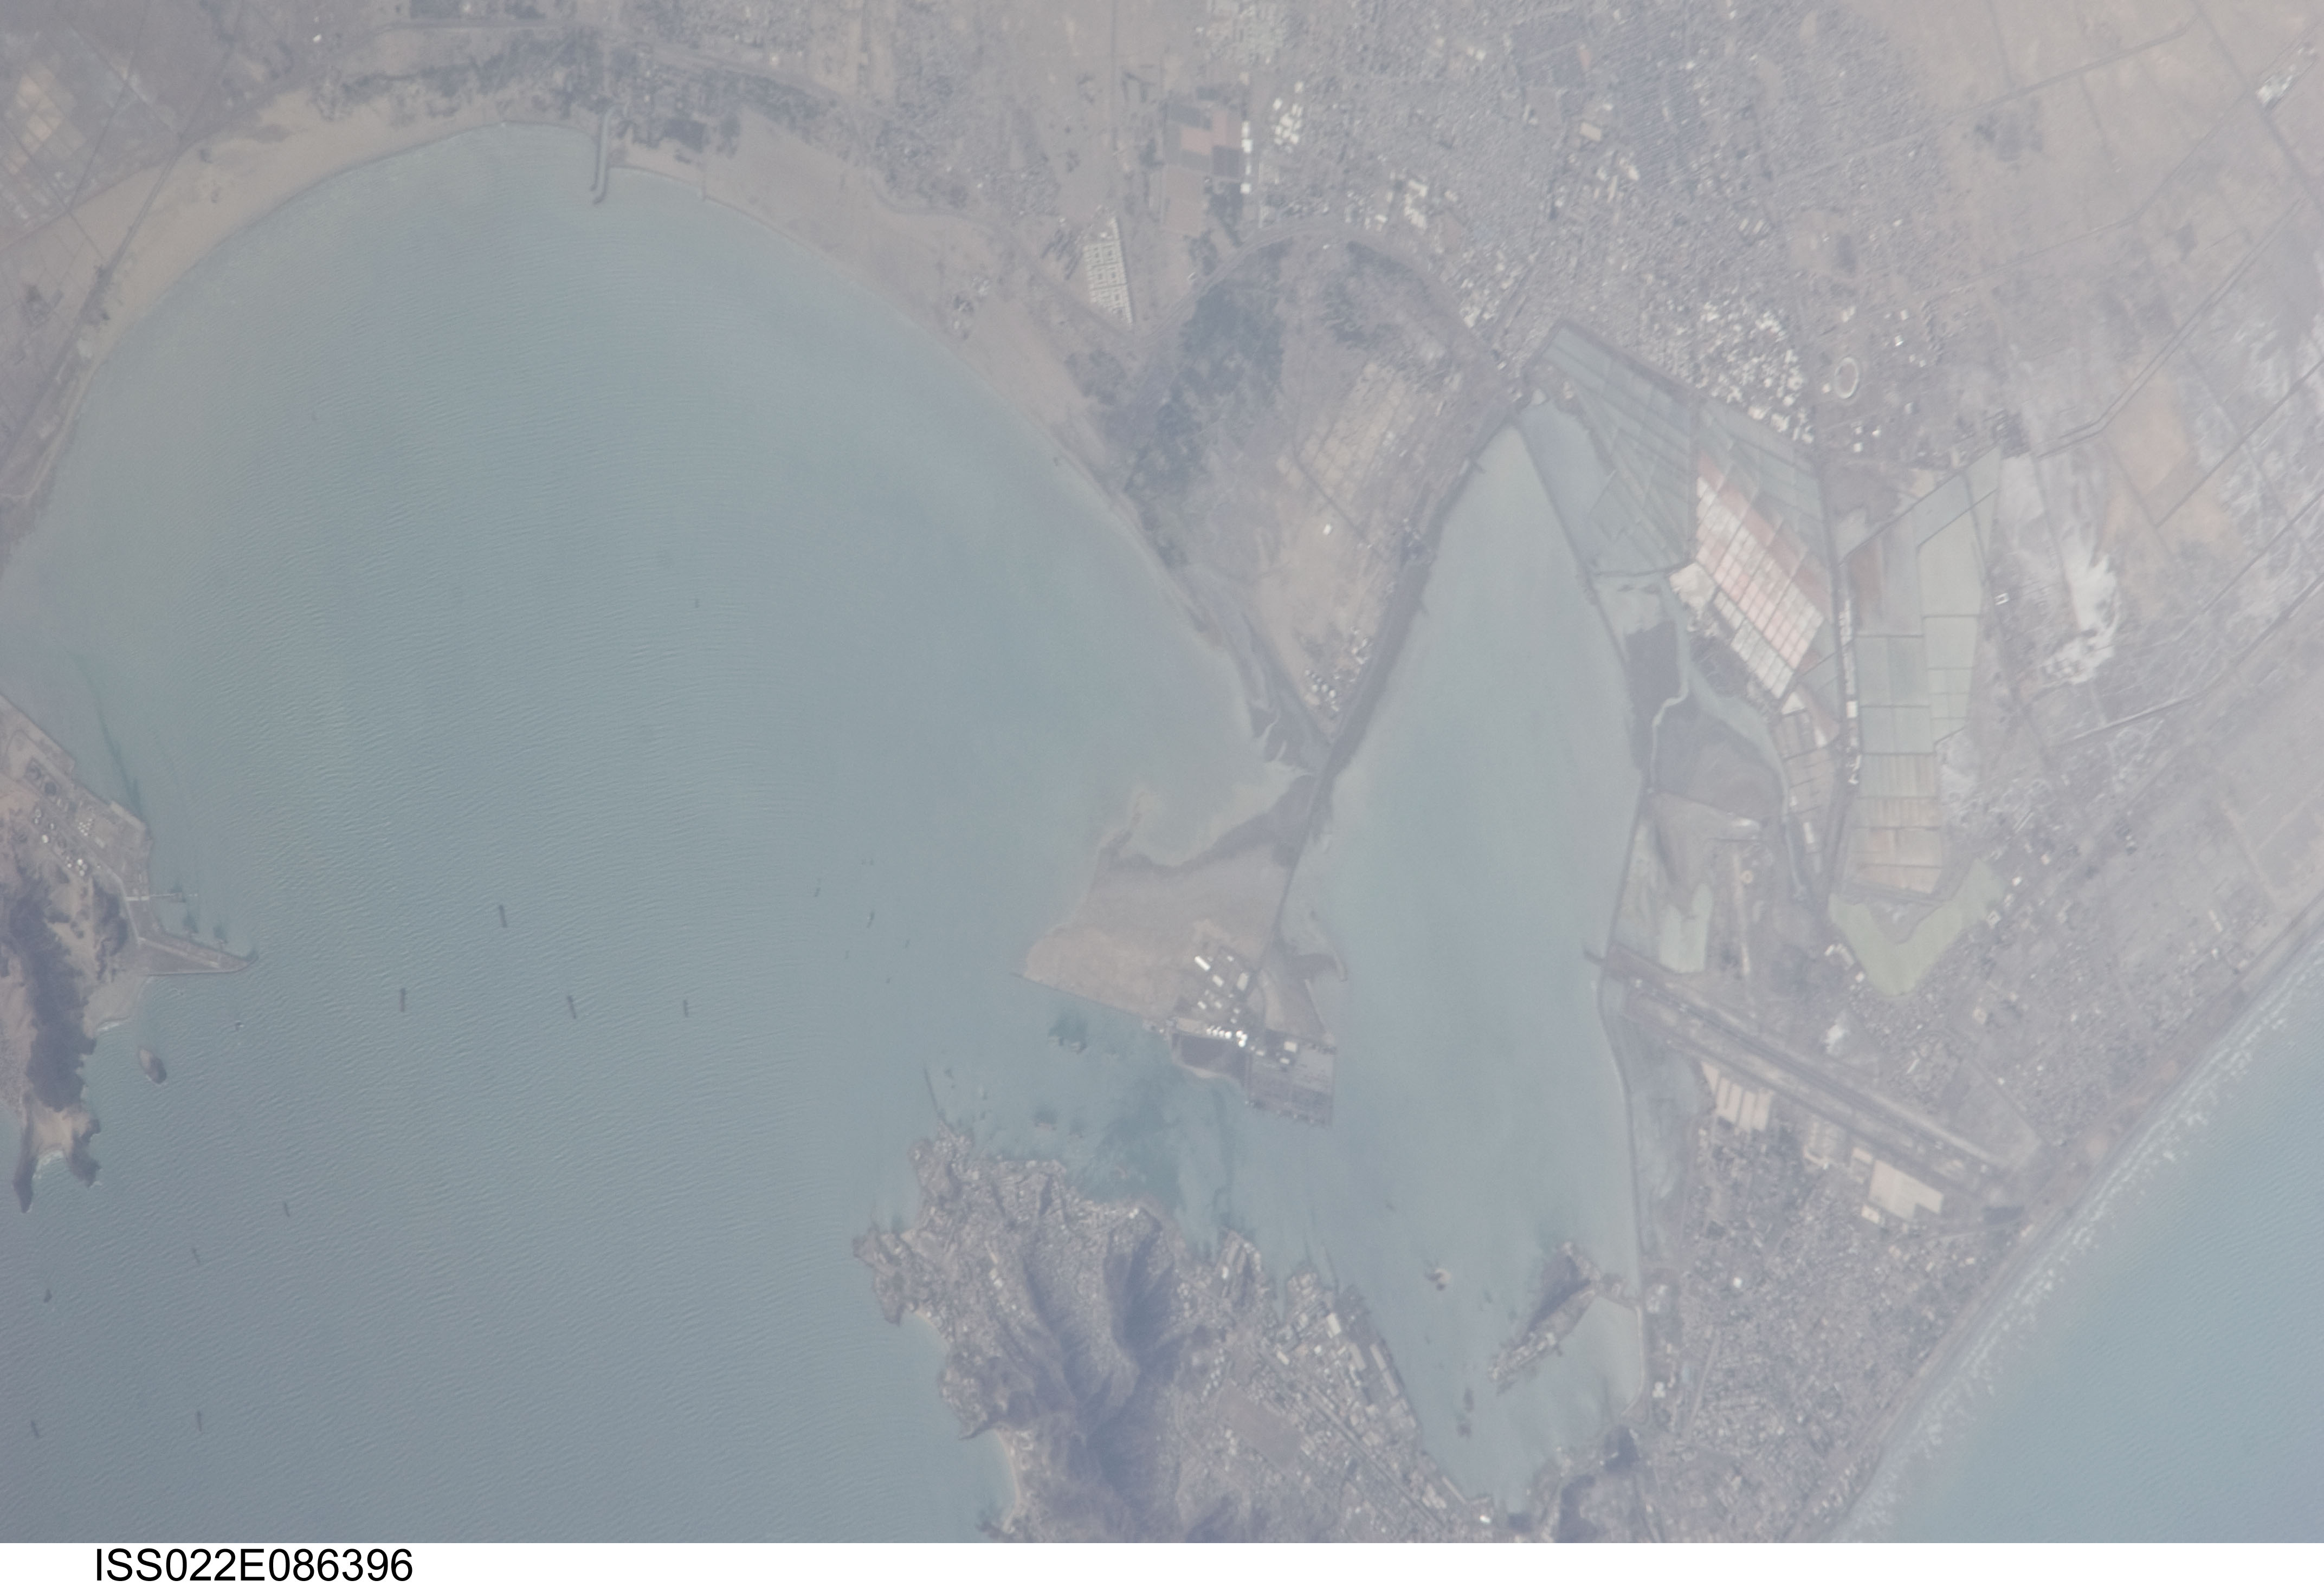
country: YEMEN
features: ADEN, AIRPORT, BAY, SALT PONDS
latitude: 12.8
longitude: 45.0
